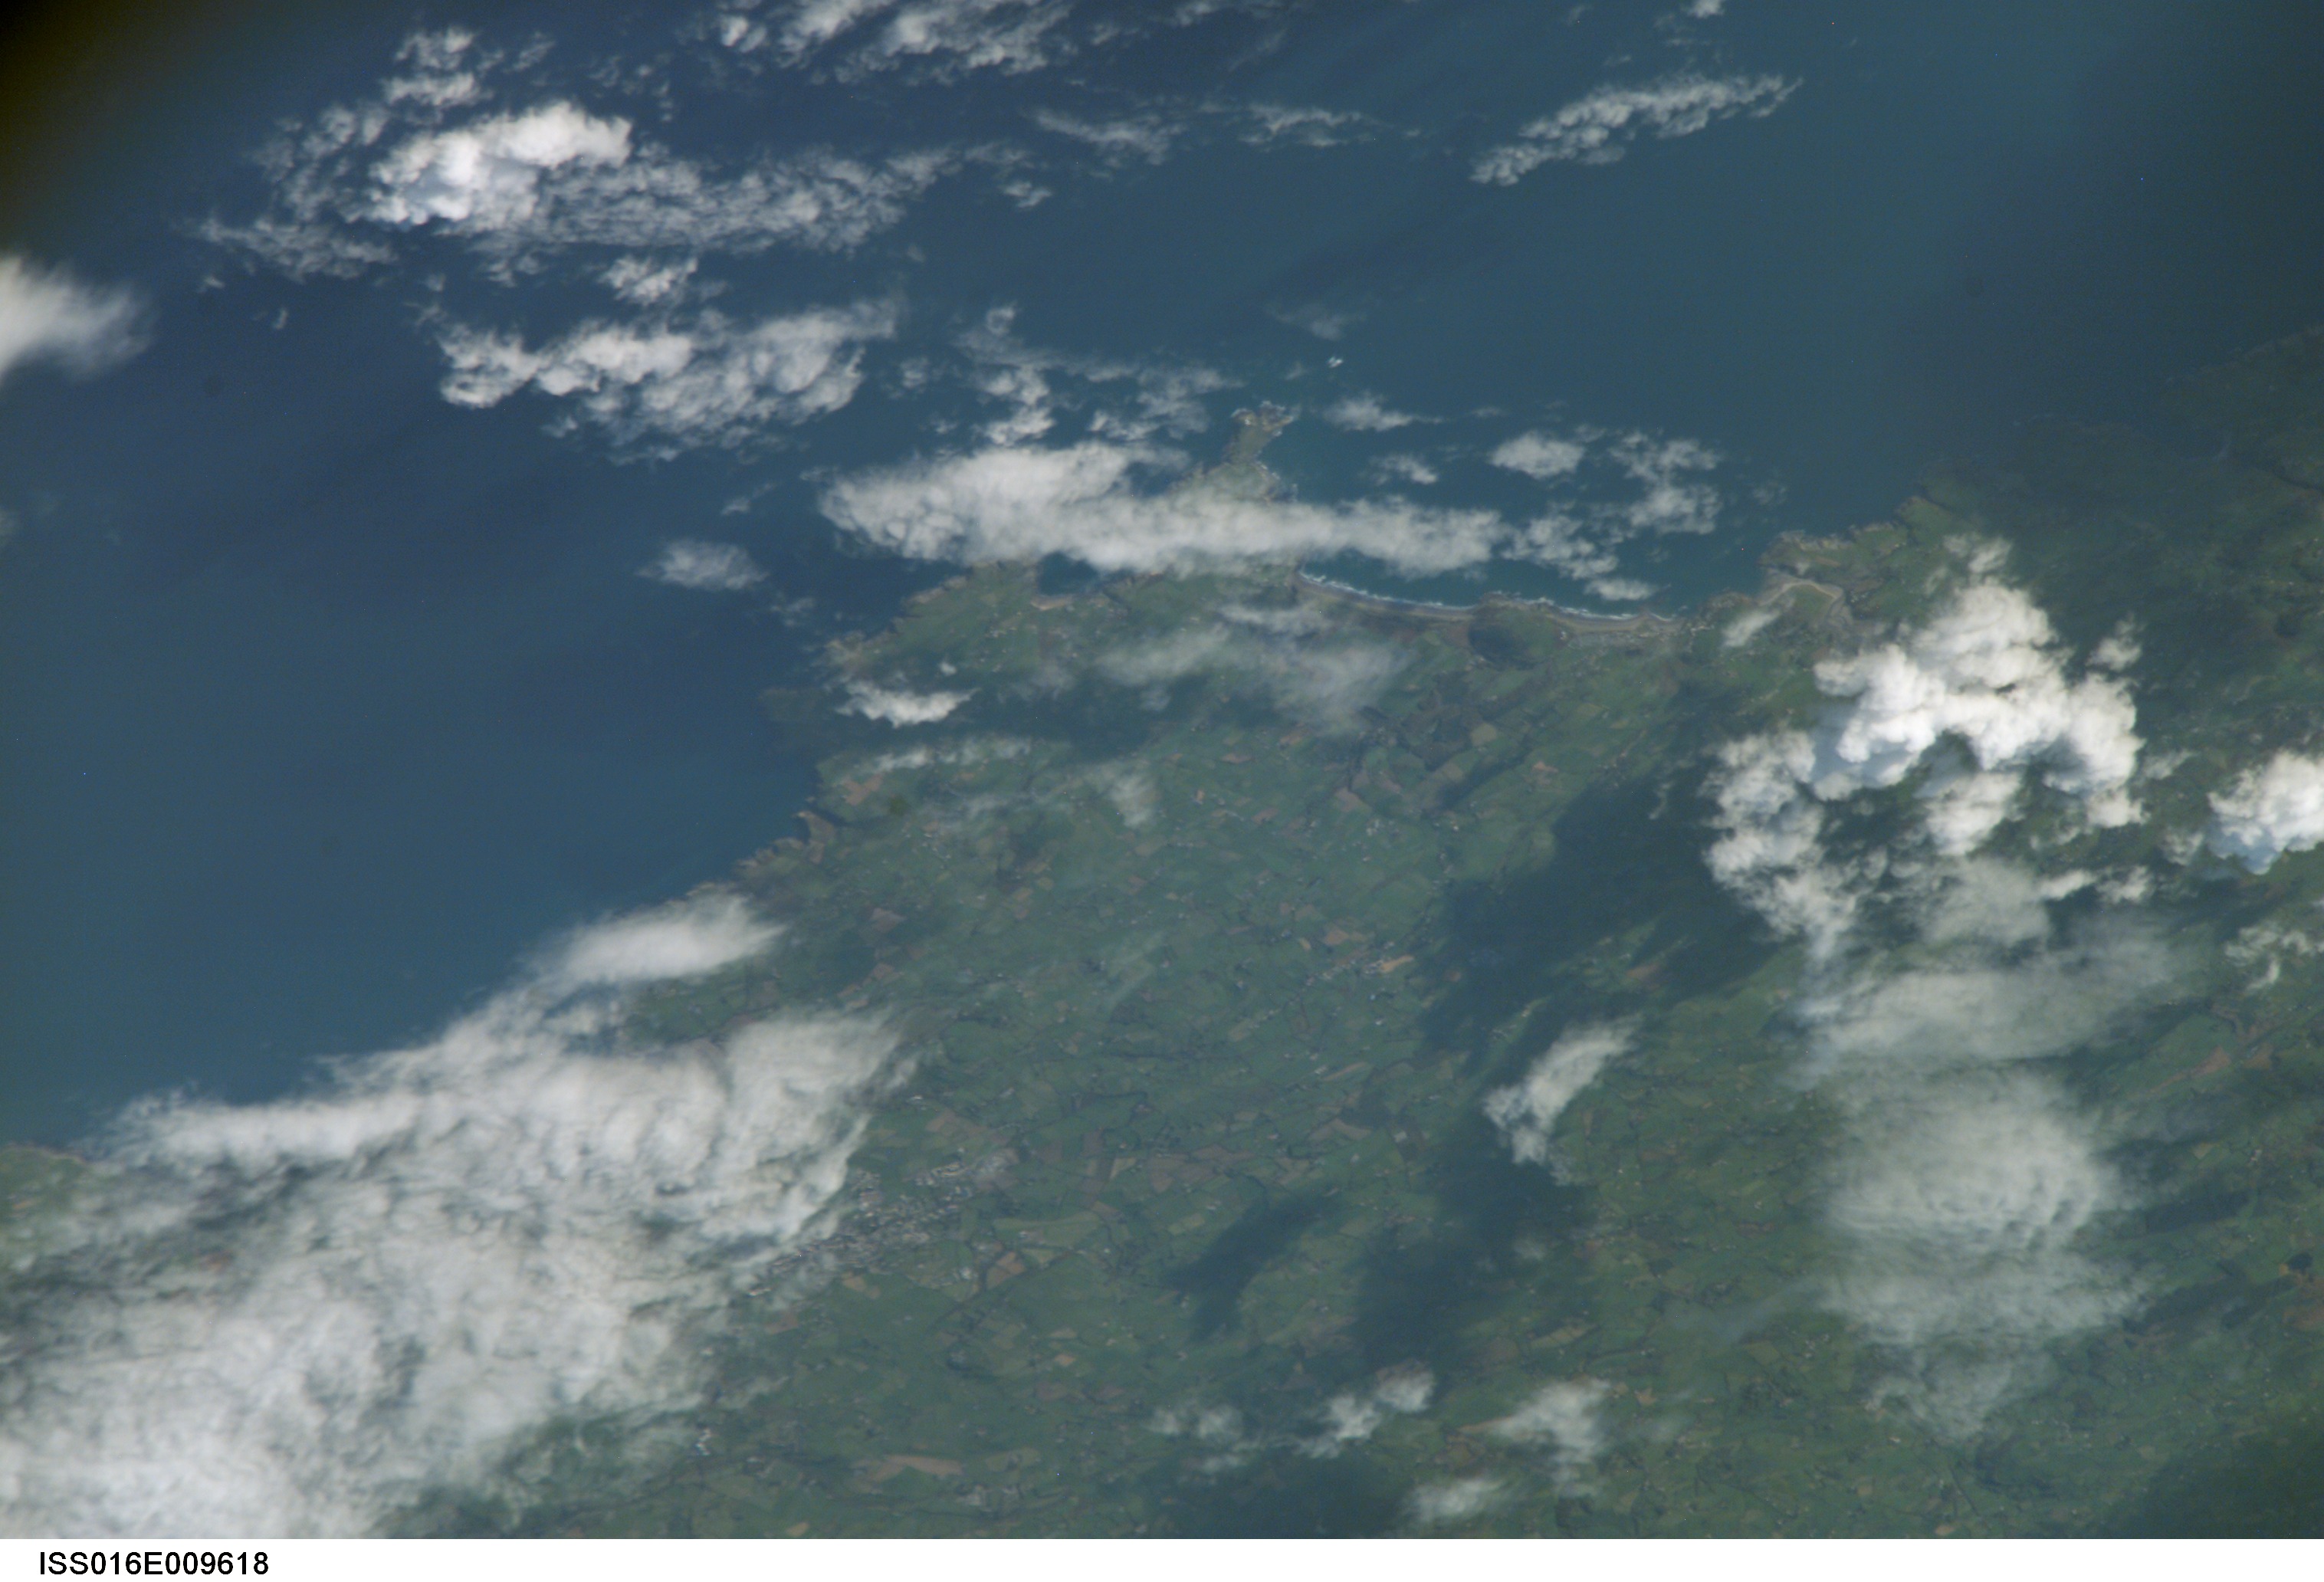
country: IRELAND
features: PAN-CLONAKILTY, COAST, AGR.
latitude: 51.6
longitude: -9.0
